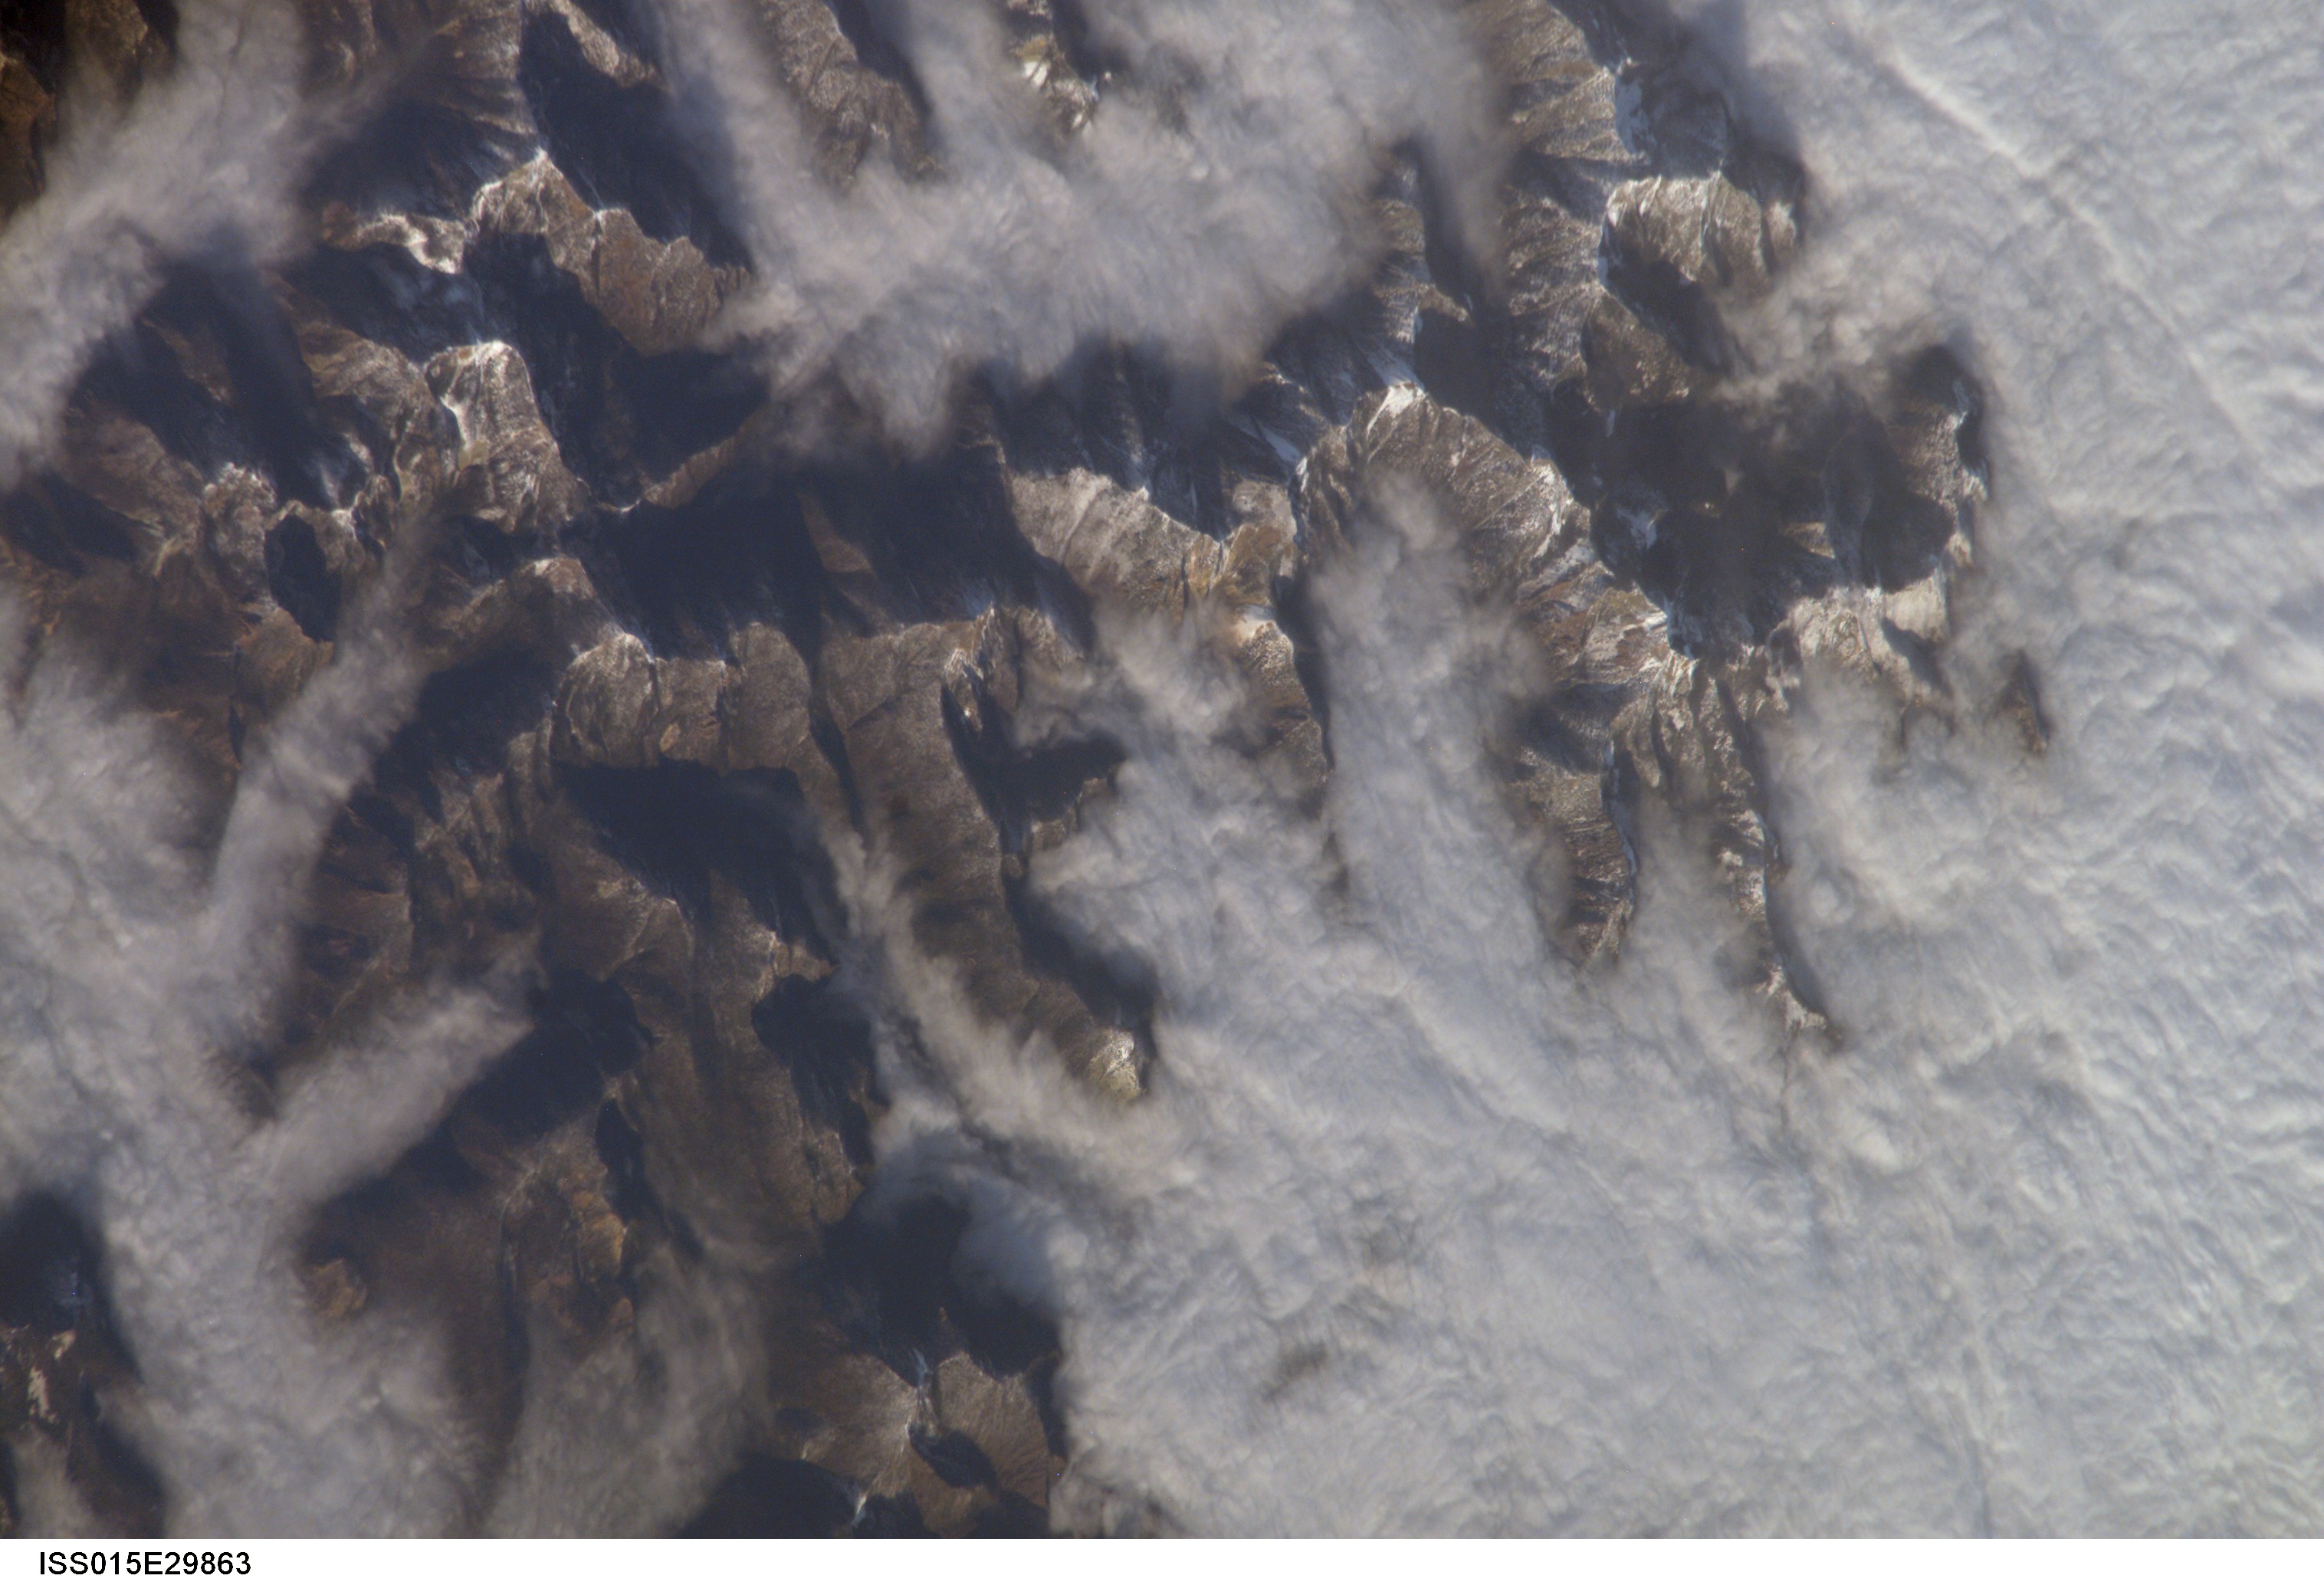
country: USA-IDAHO
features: SAWTOOTH RANGE, SNOW, CIRQUES
